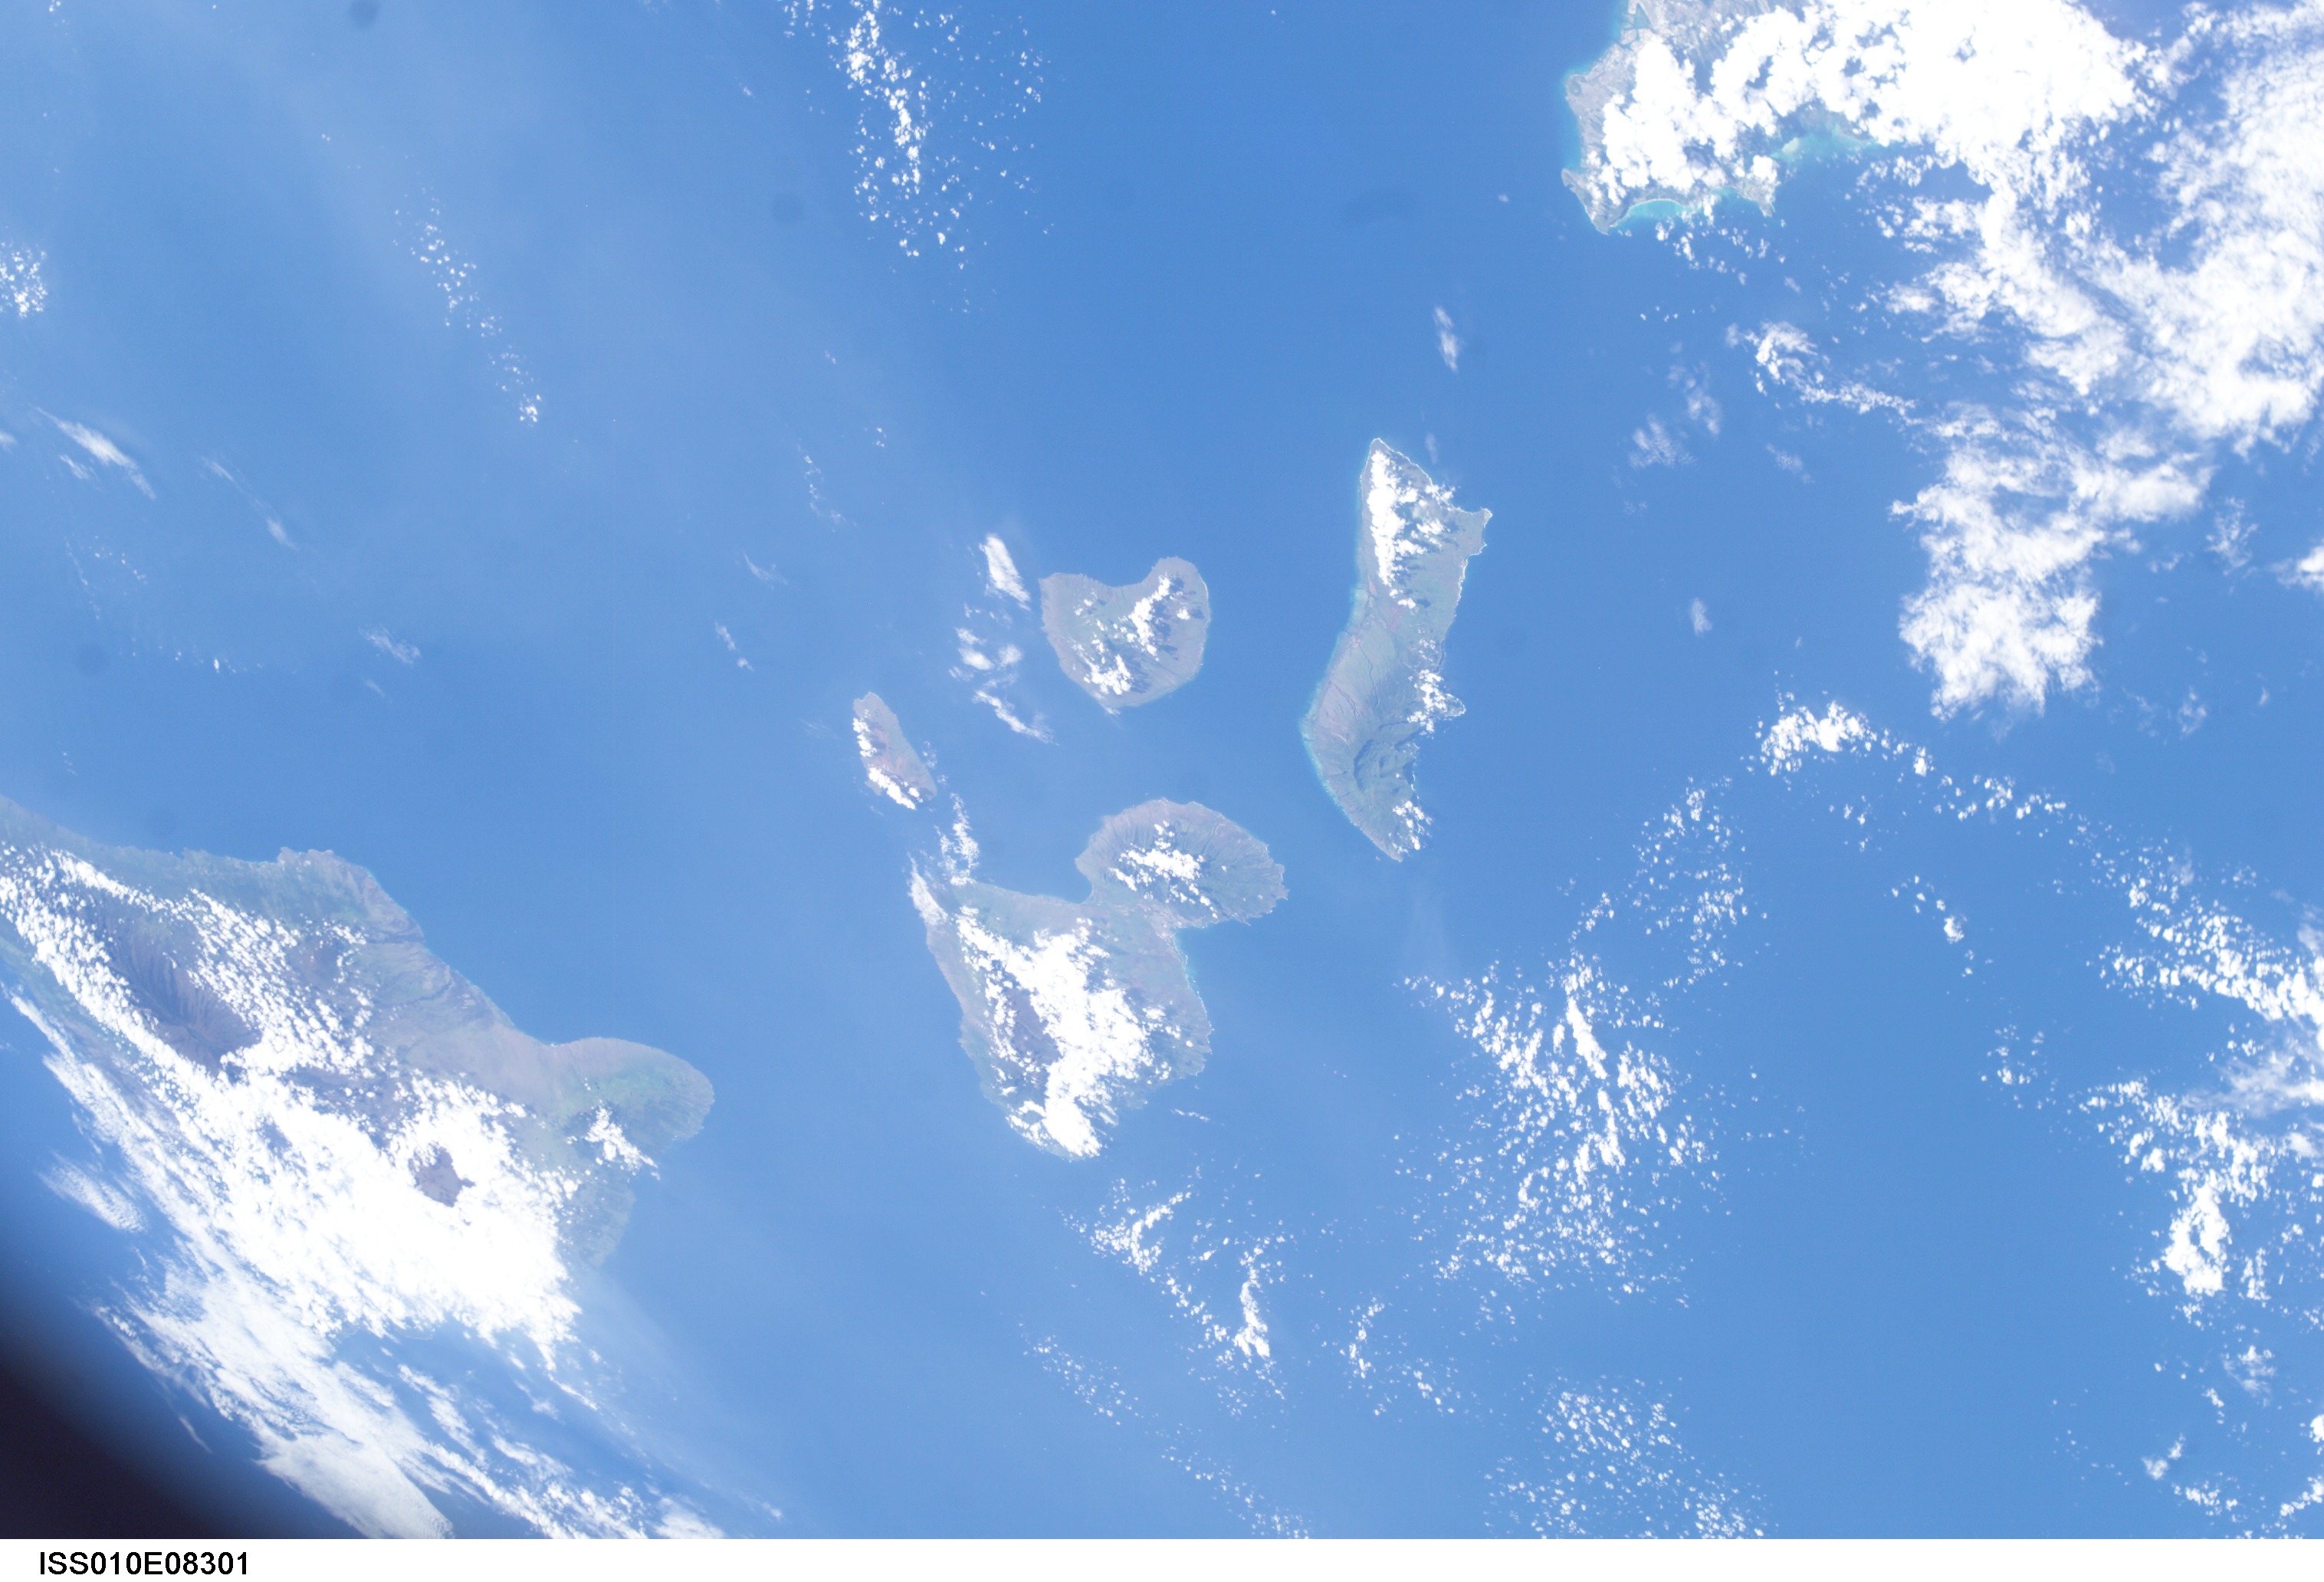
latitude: 20.5
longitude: -156.5
